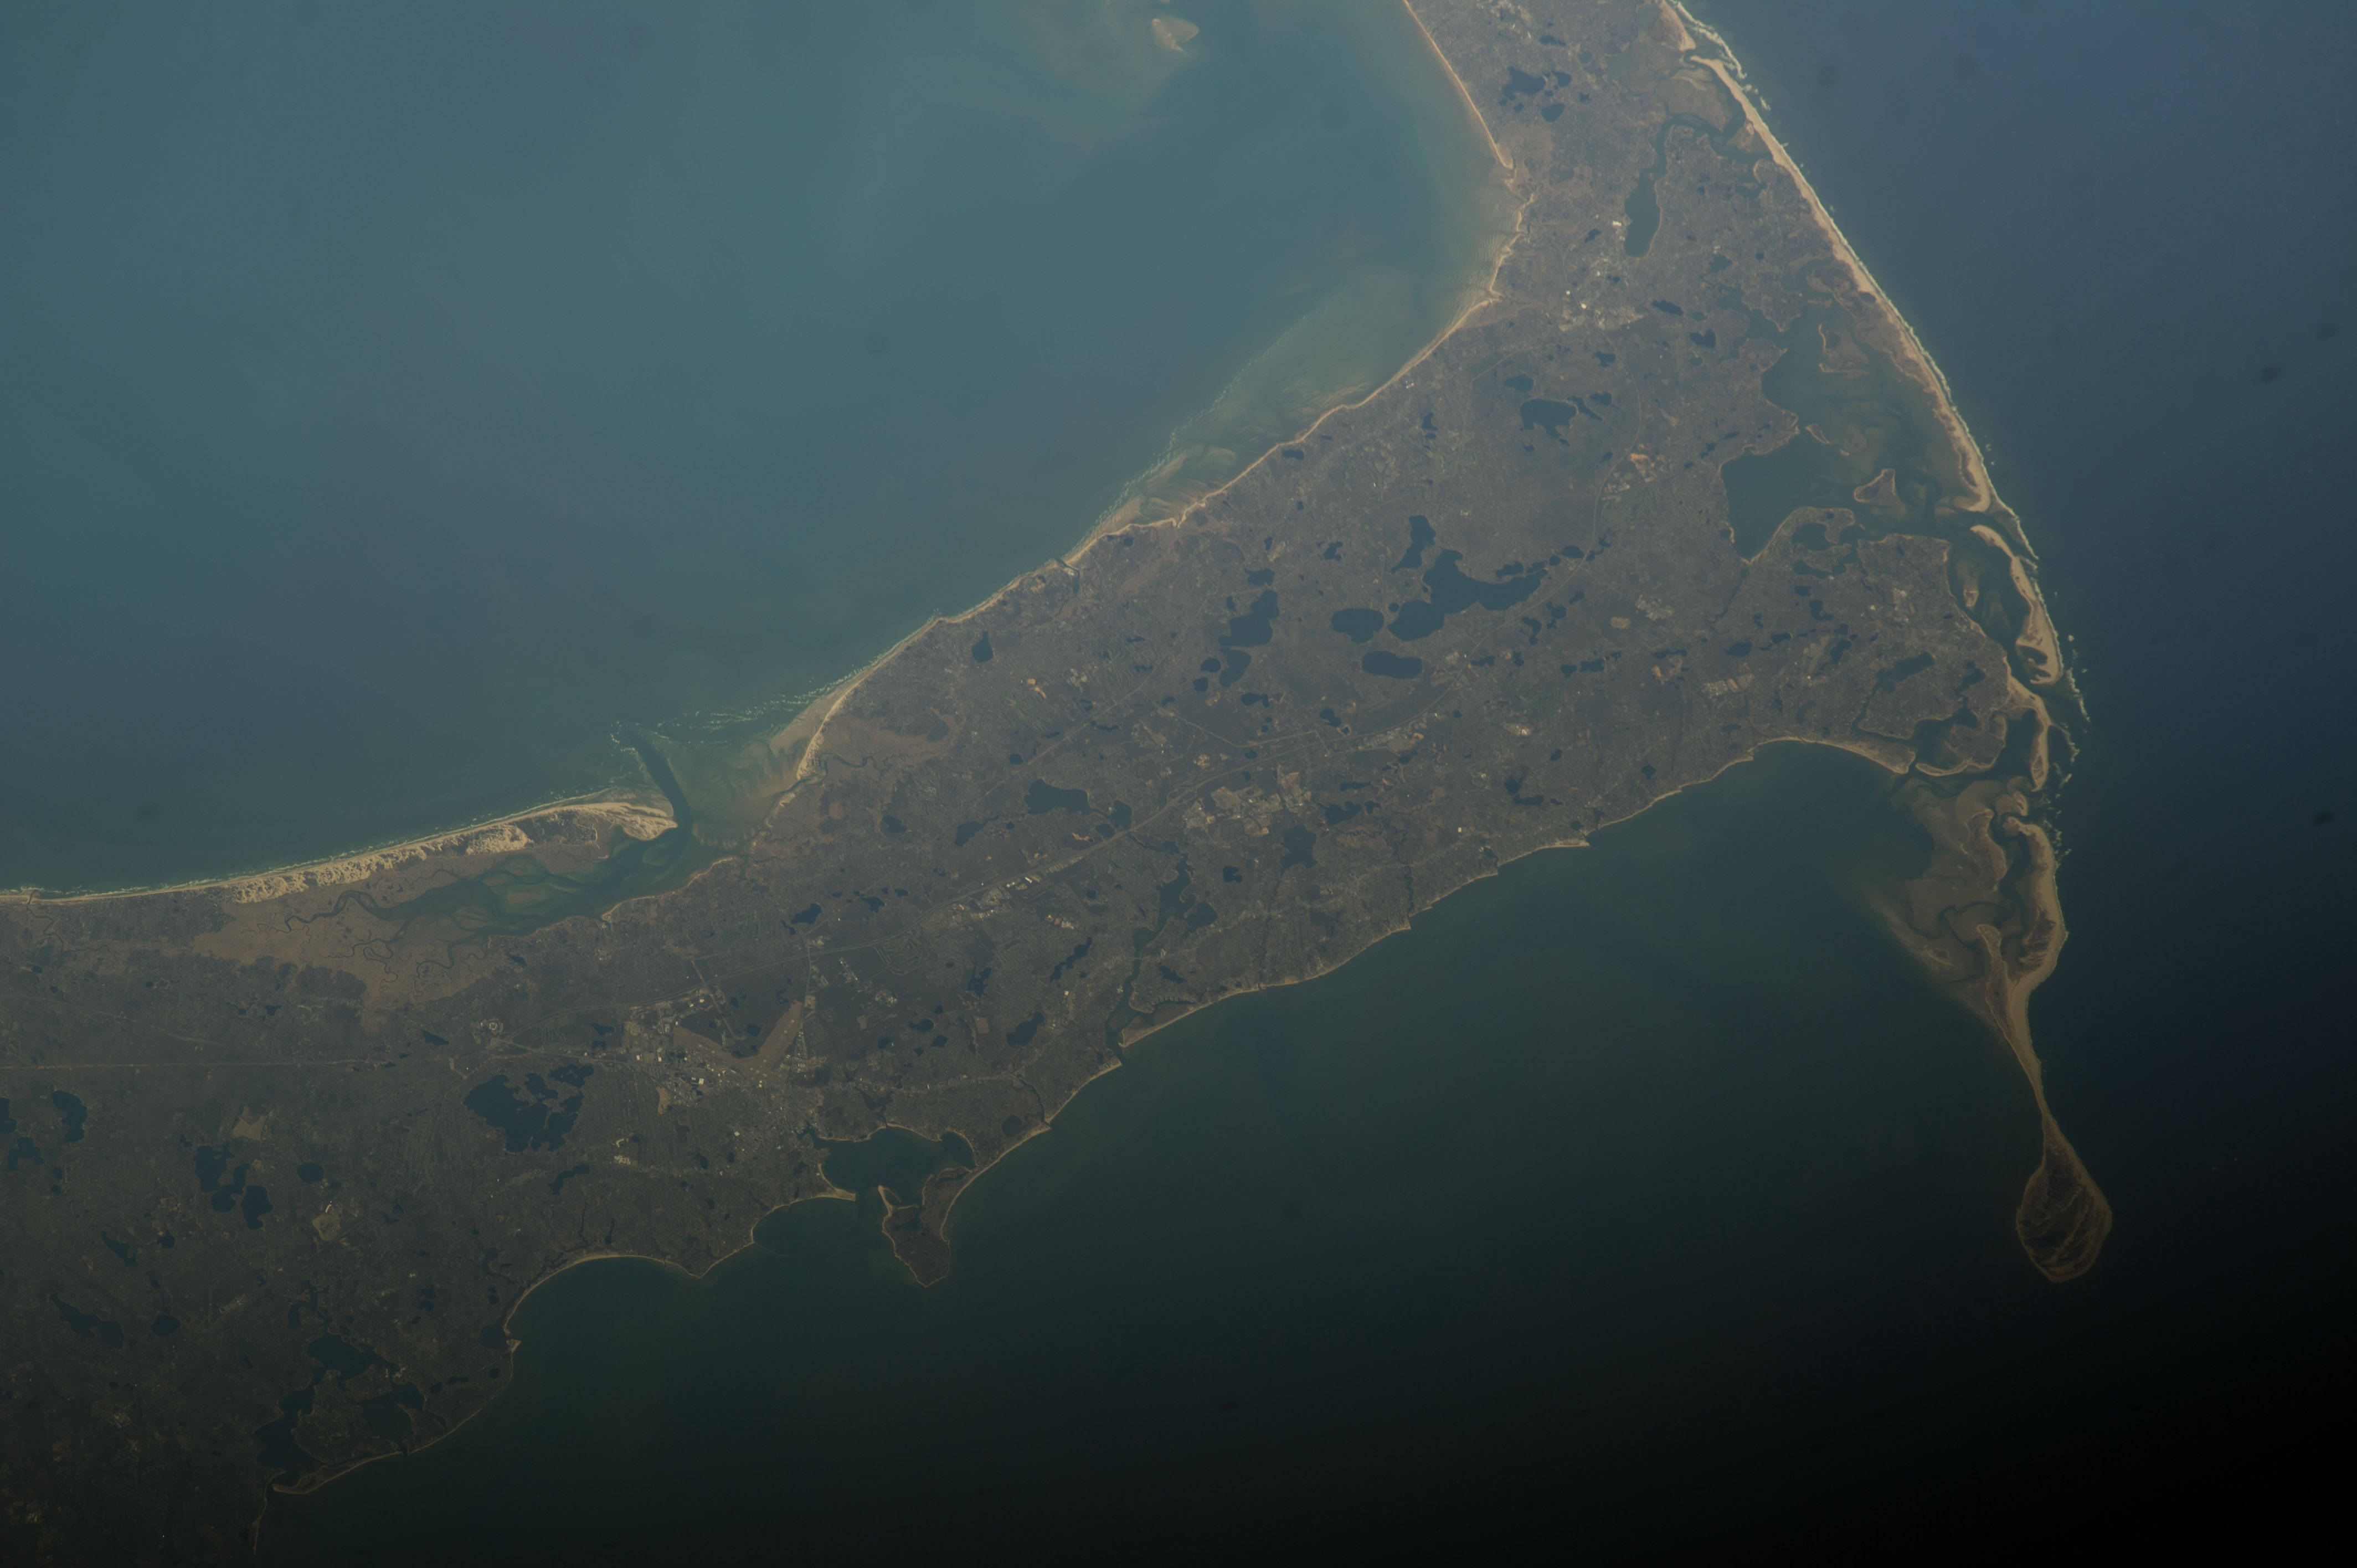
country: USA-MASSACHUSETTS
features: CAPE COD BAY, MASSACHUSETTS, ORLEANS CITY, INNER CAPE COD BAY AREA
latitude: 41.7
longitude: -70.2
